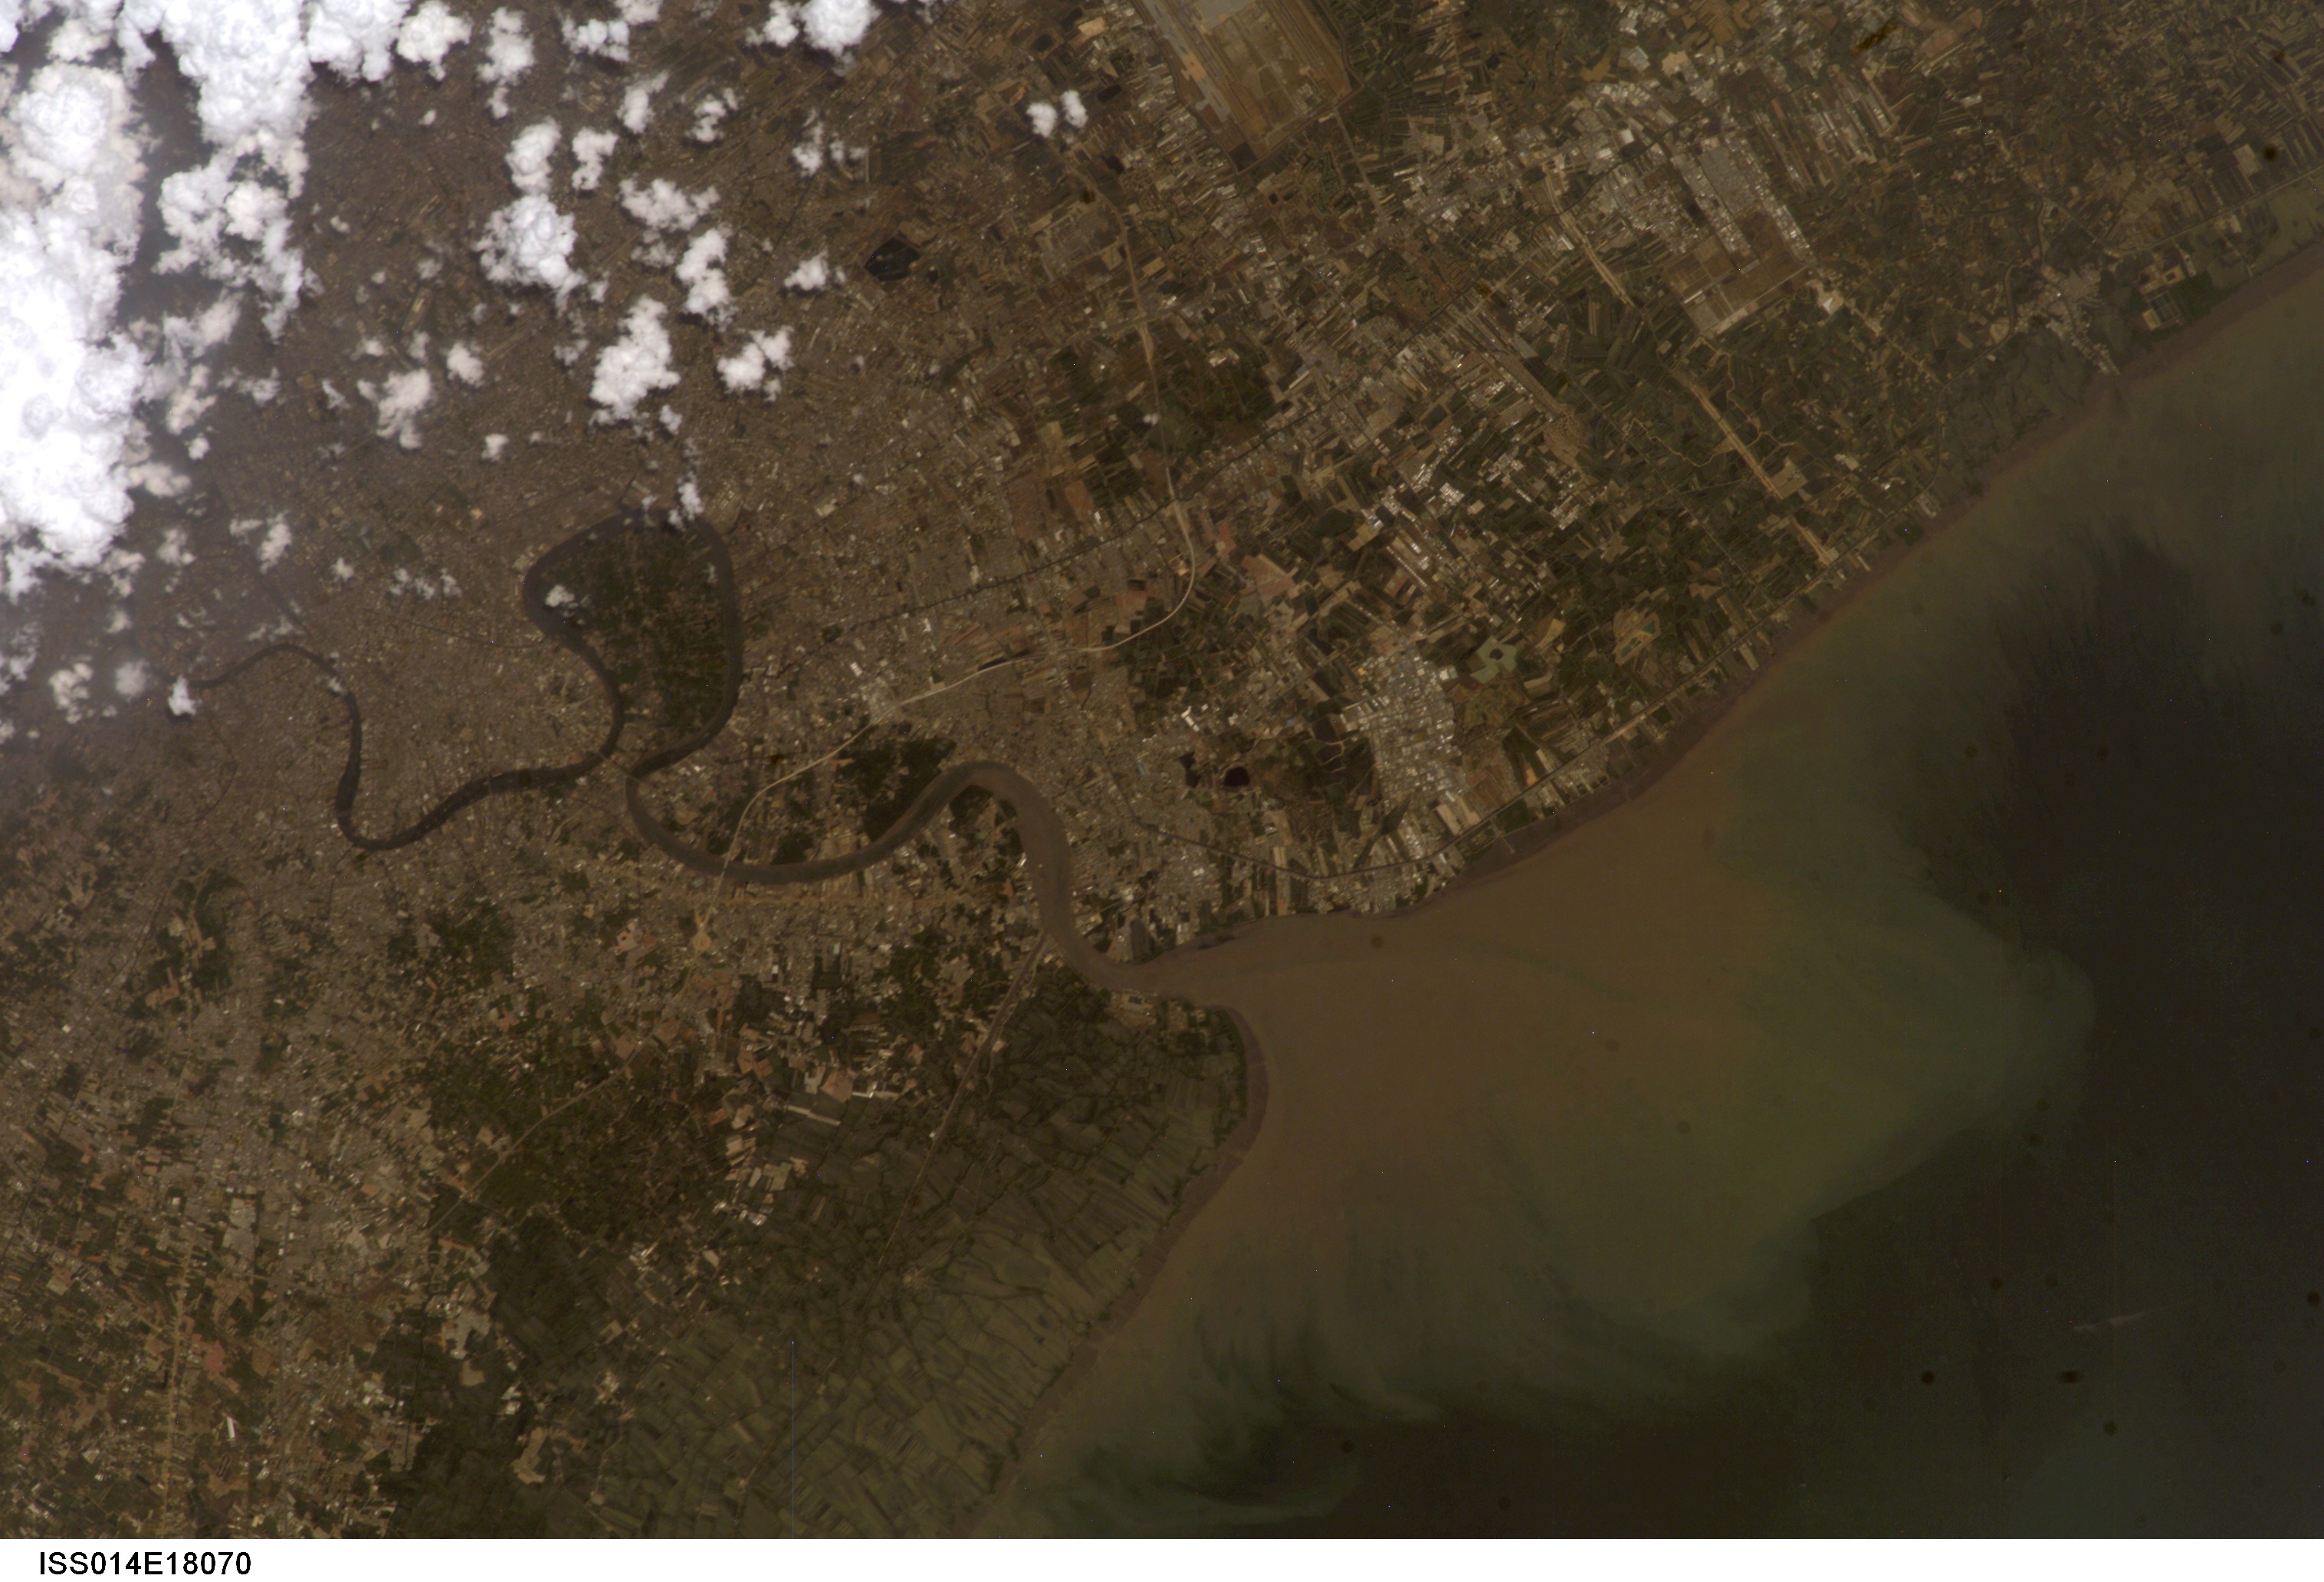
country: THAILAND
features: BANGKOK, CHAO R. EST., SED.
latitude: 13.5
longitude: 100.5
